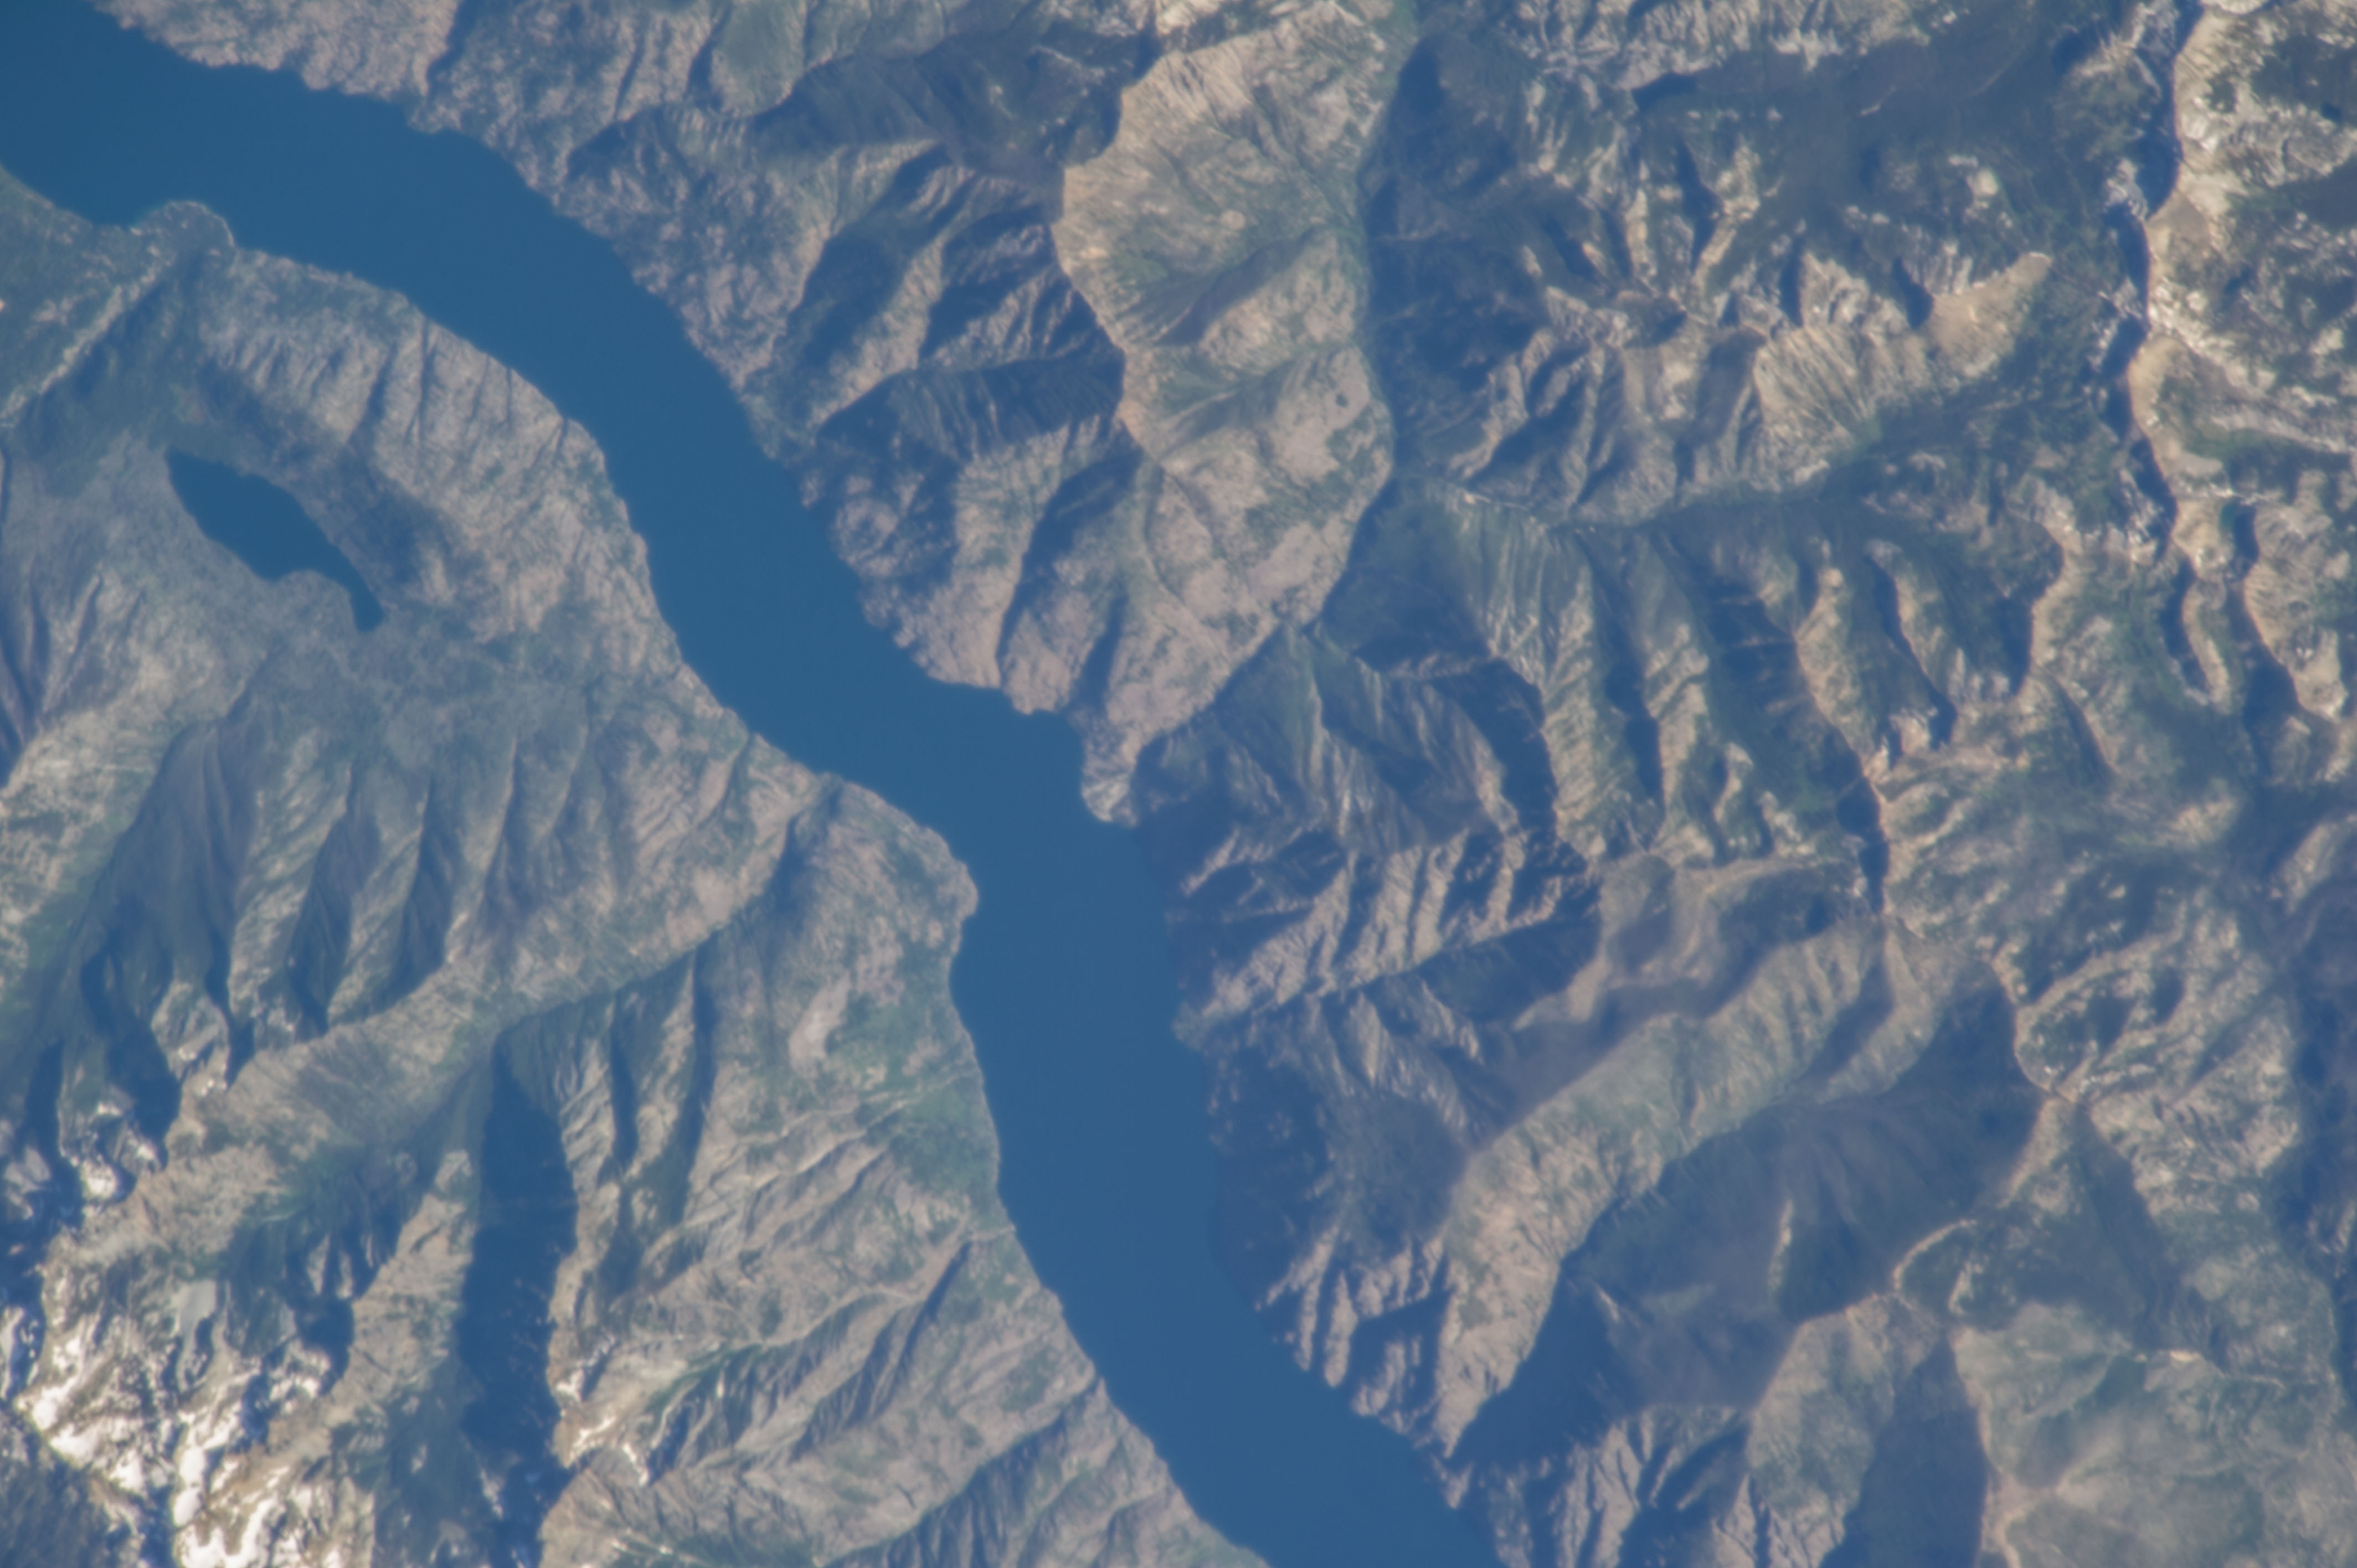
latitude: 48.1
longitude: -120.5
